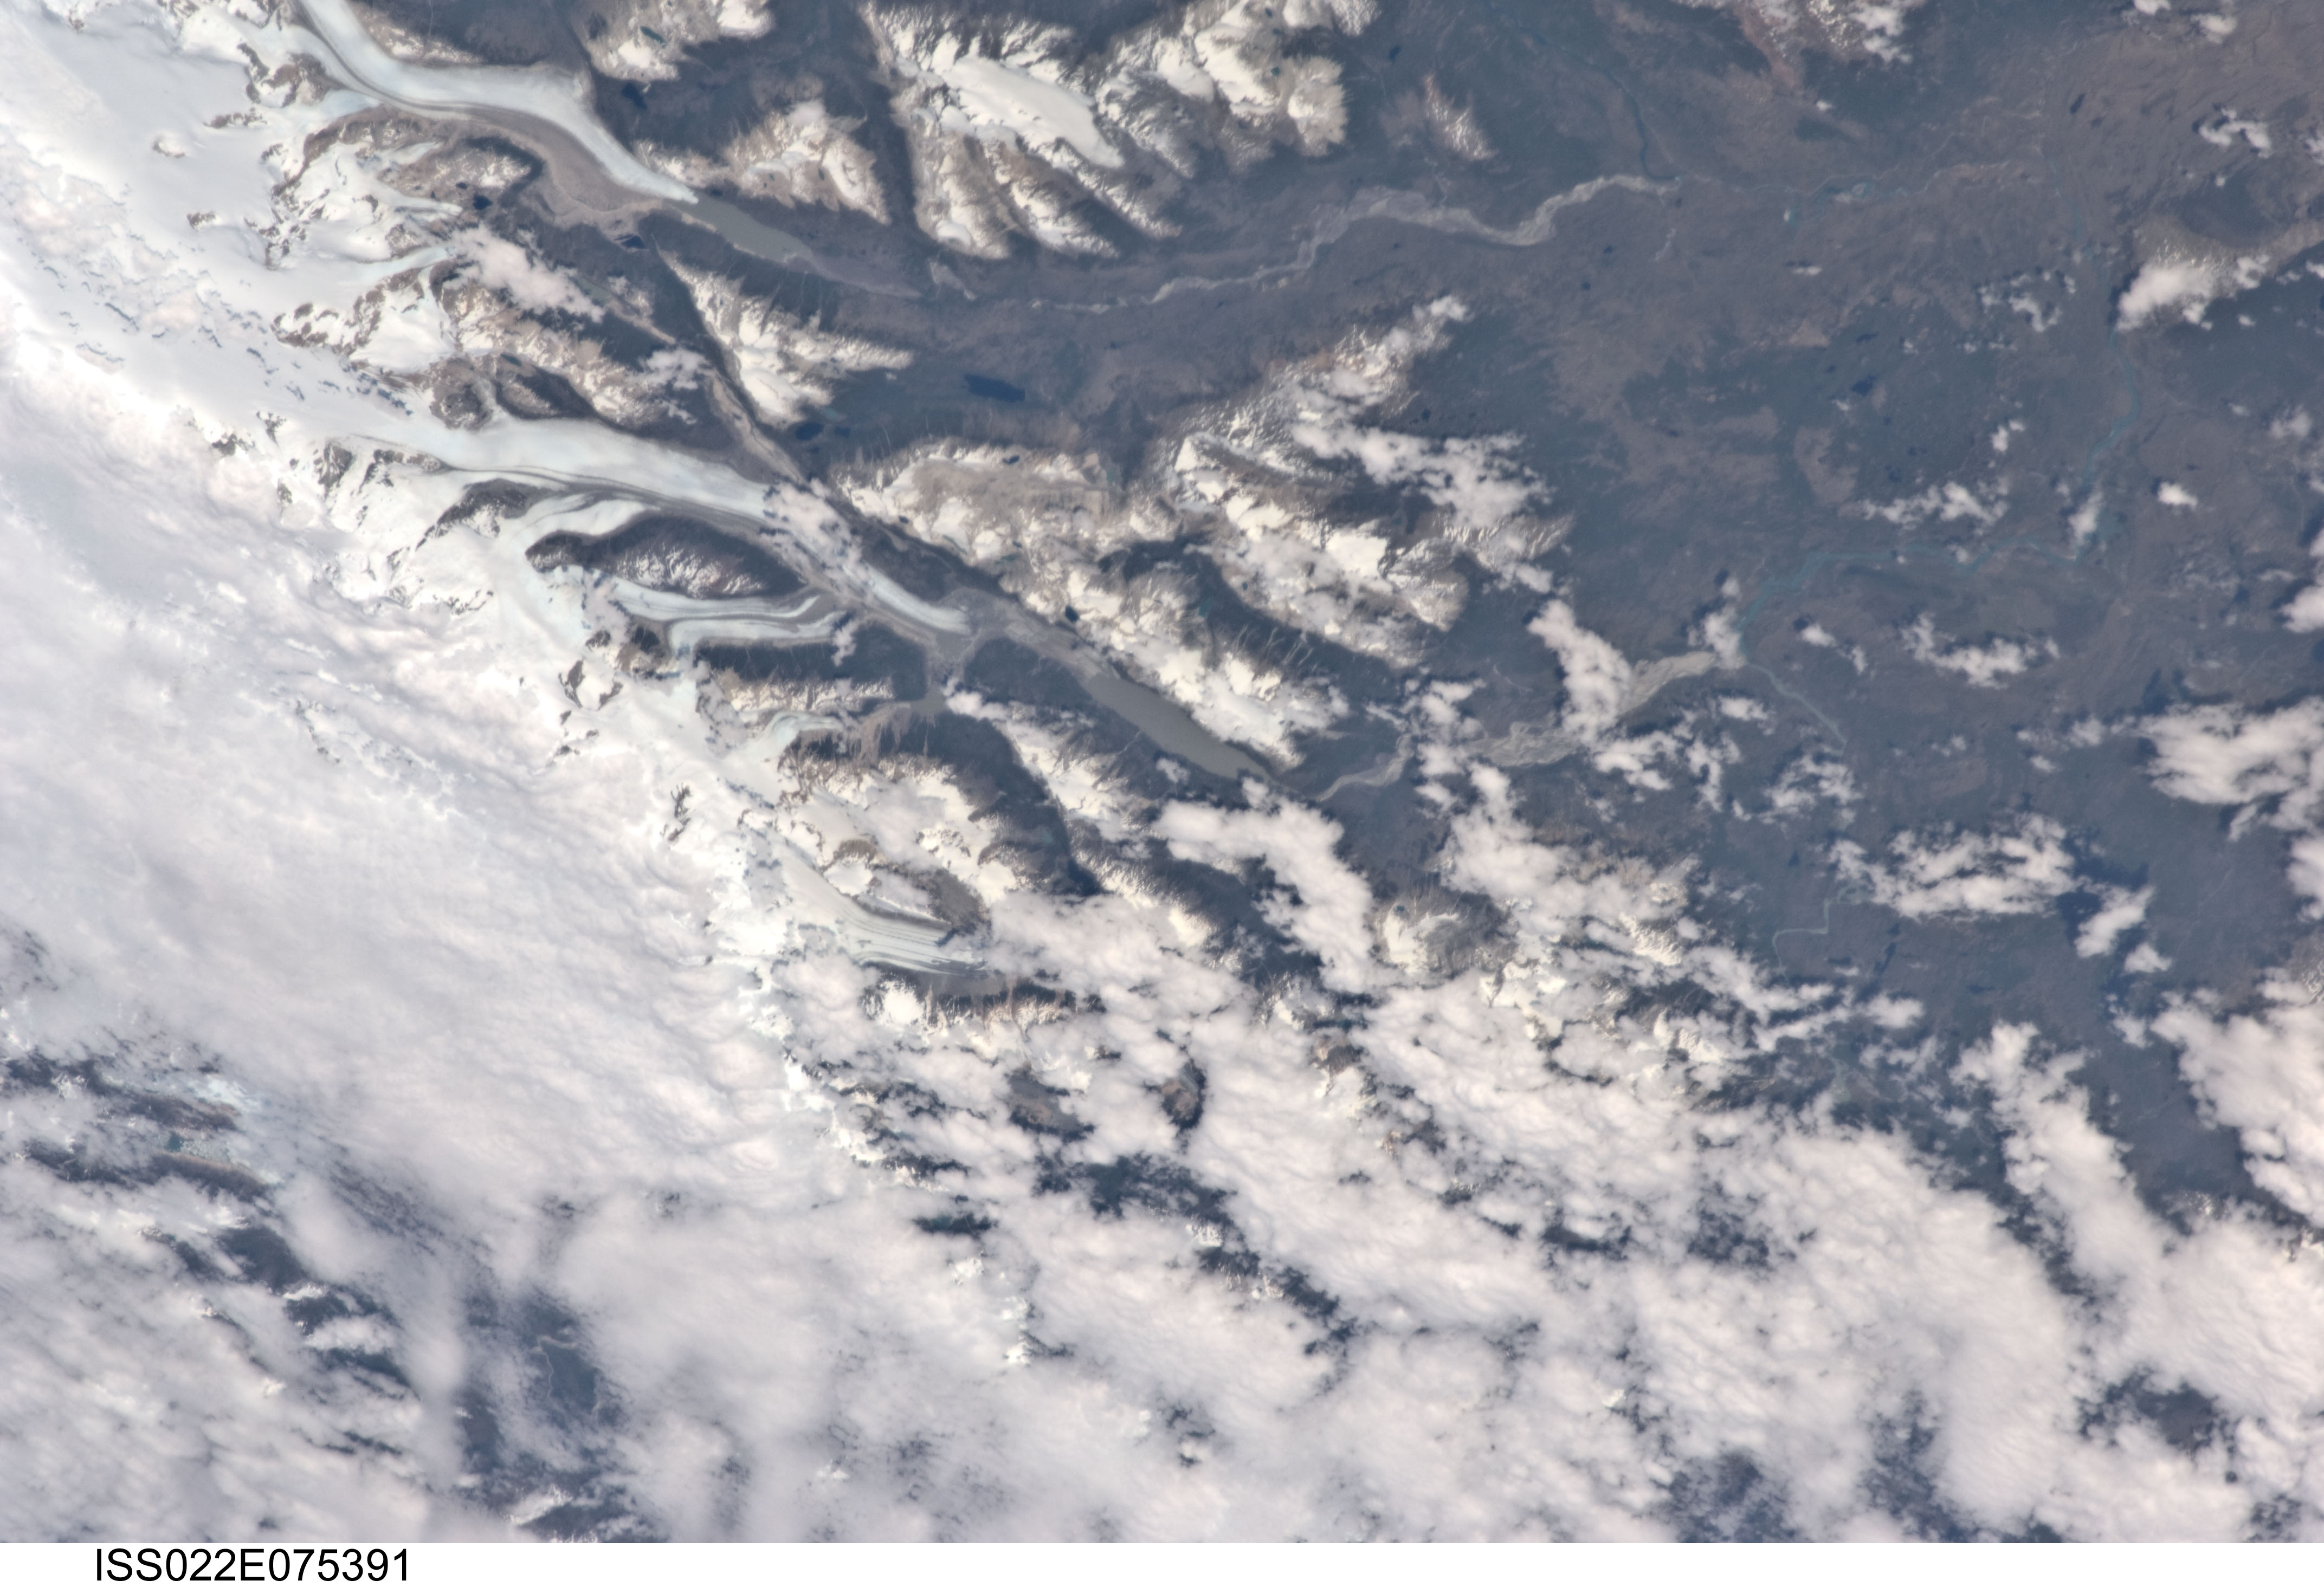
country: CHILE
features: N. PATAGONIAN ICE FIELD, NEF GL., COLONIA GL., MTS.
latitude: -47.4
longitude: -73.2
